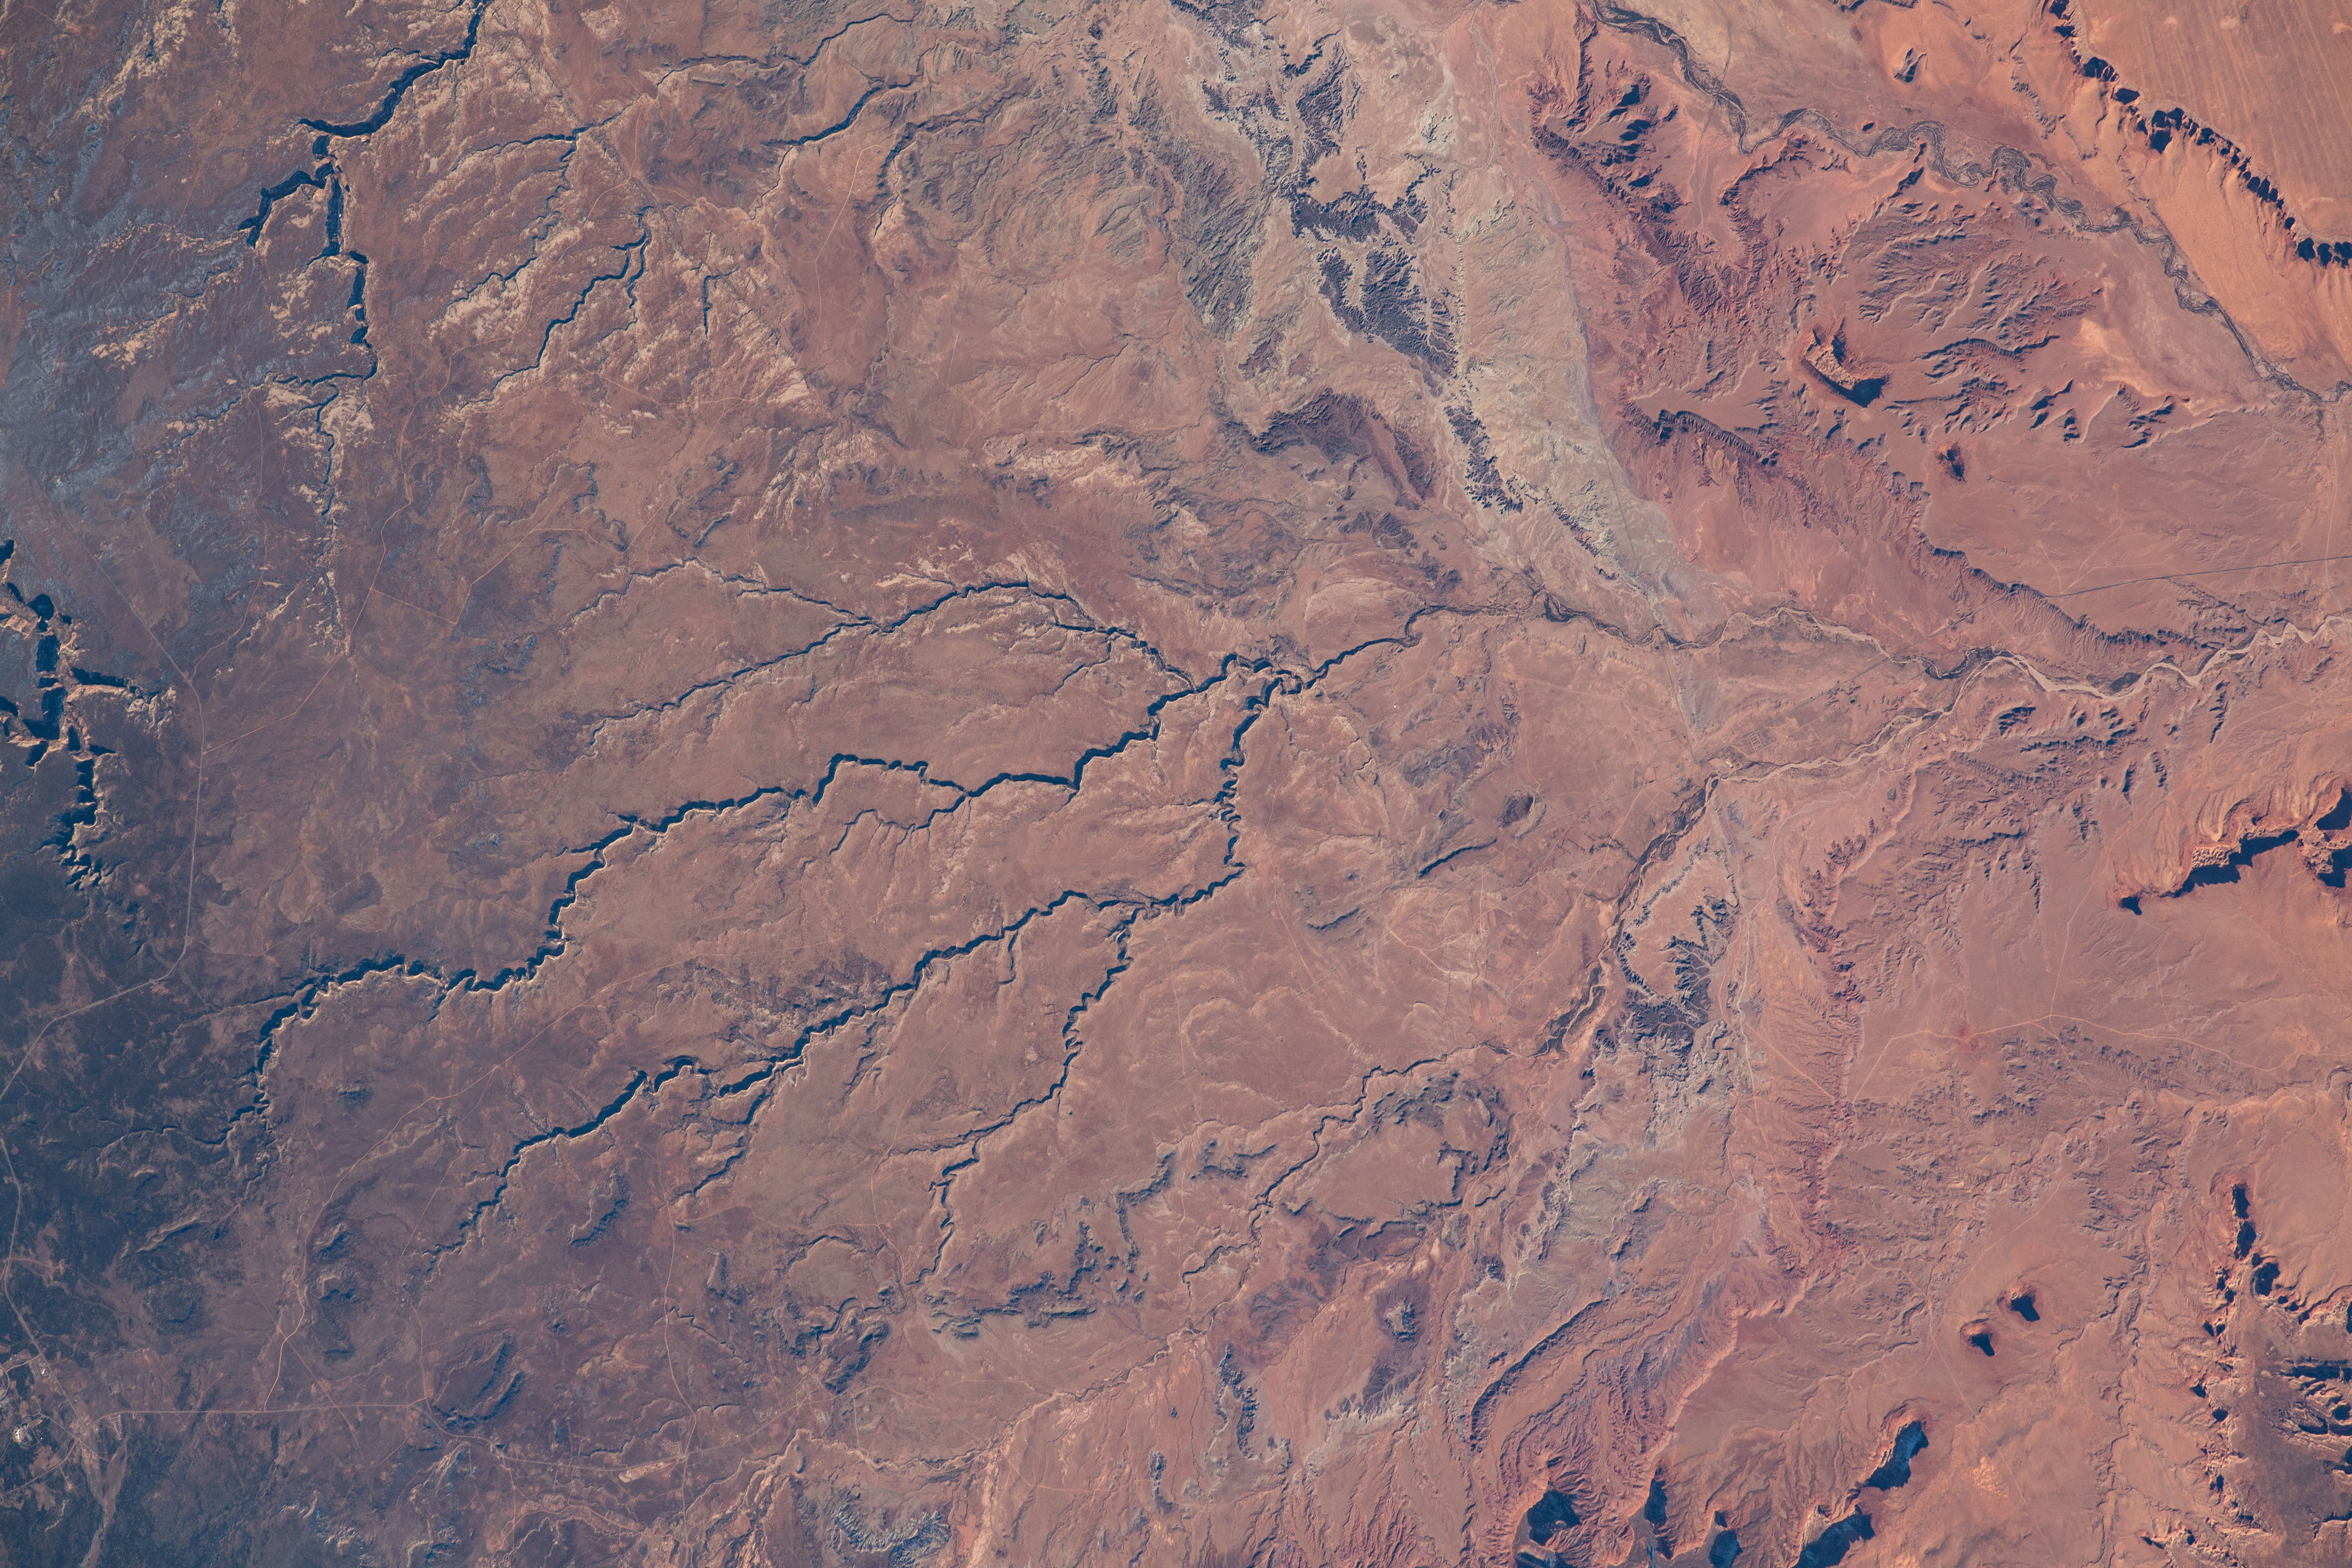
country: USA-ARIZONA
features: YELLOWSTONE CANYON, BIHILINE CANYON, ROUND ROCK
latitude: 36.4
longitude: -109.4
